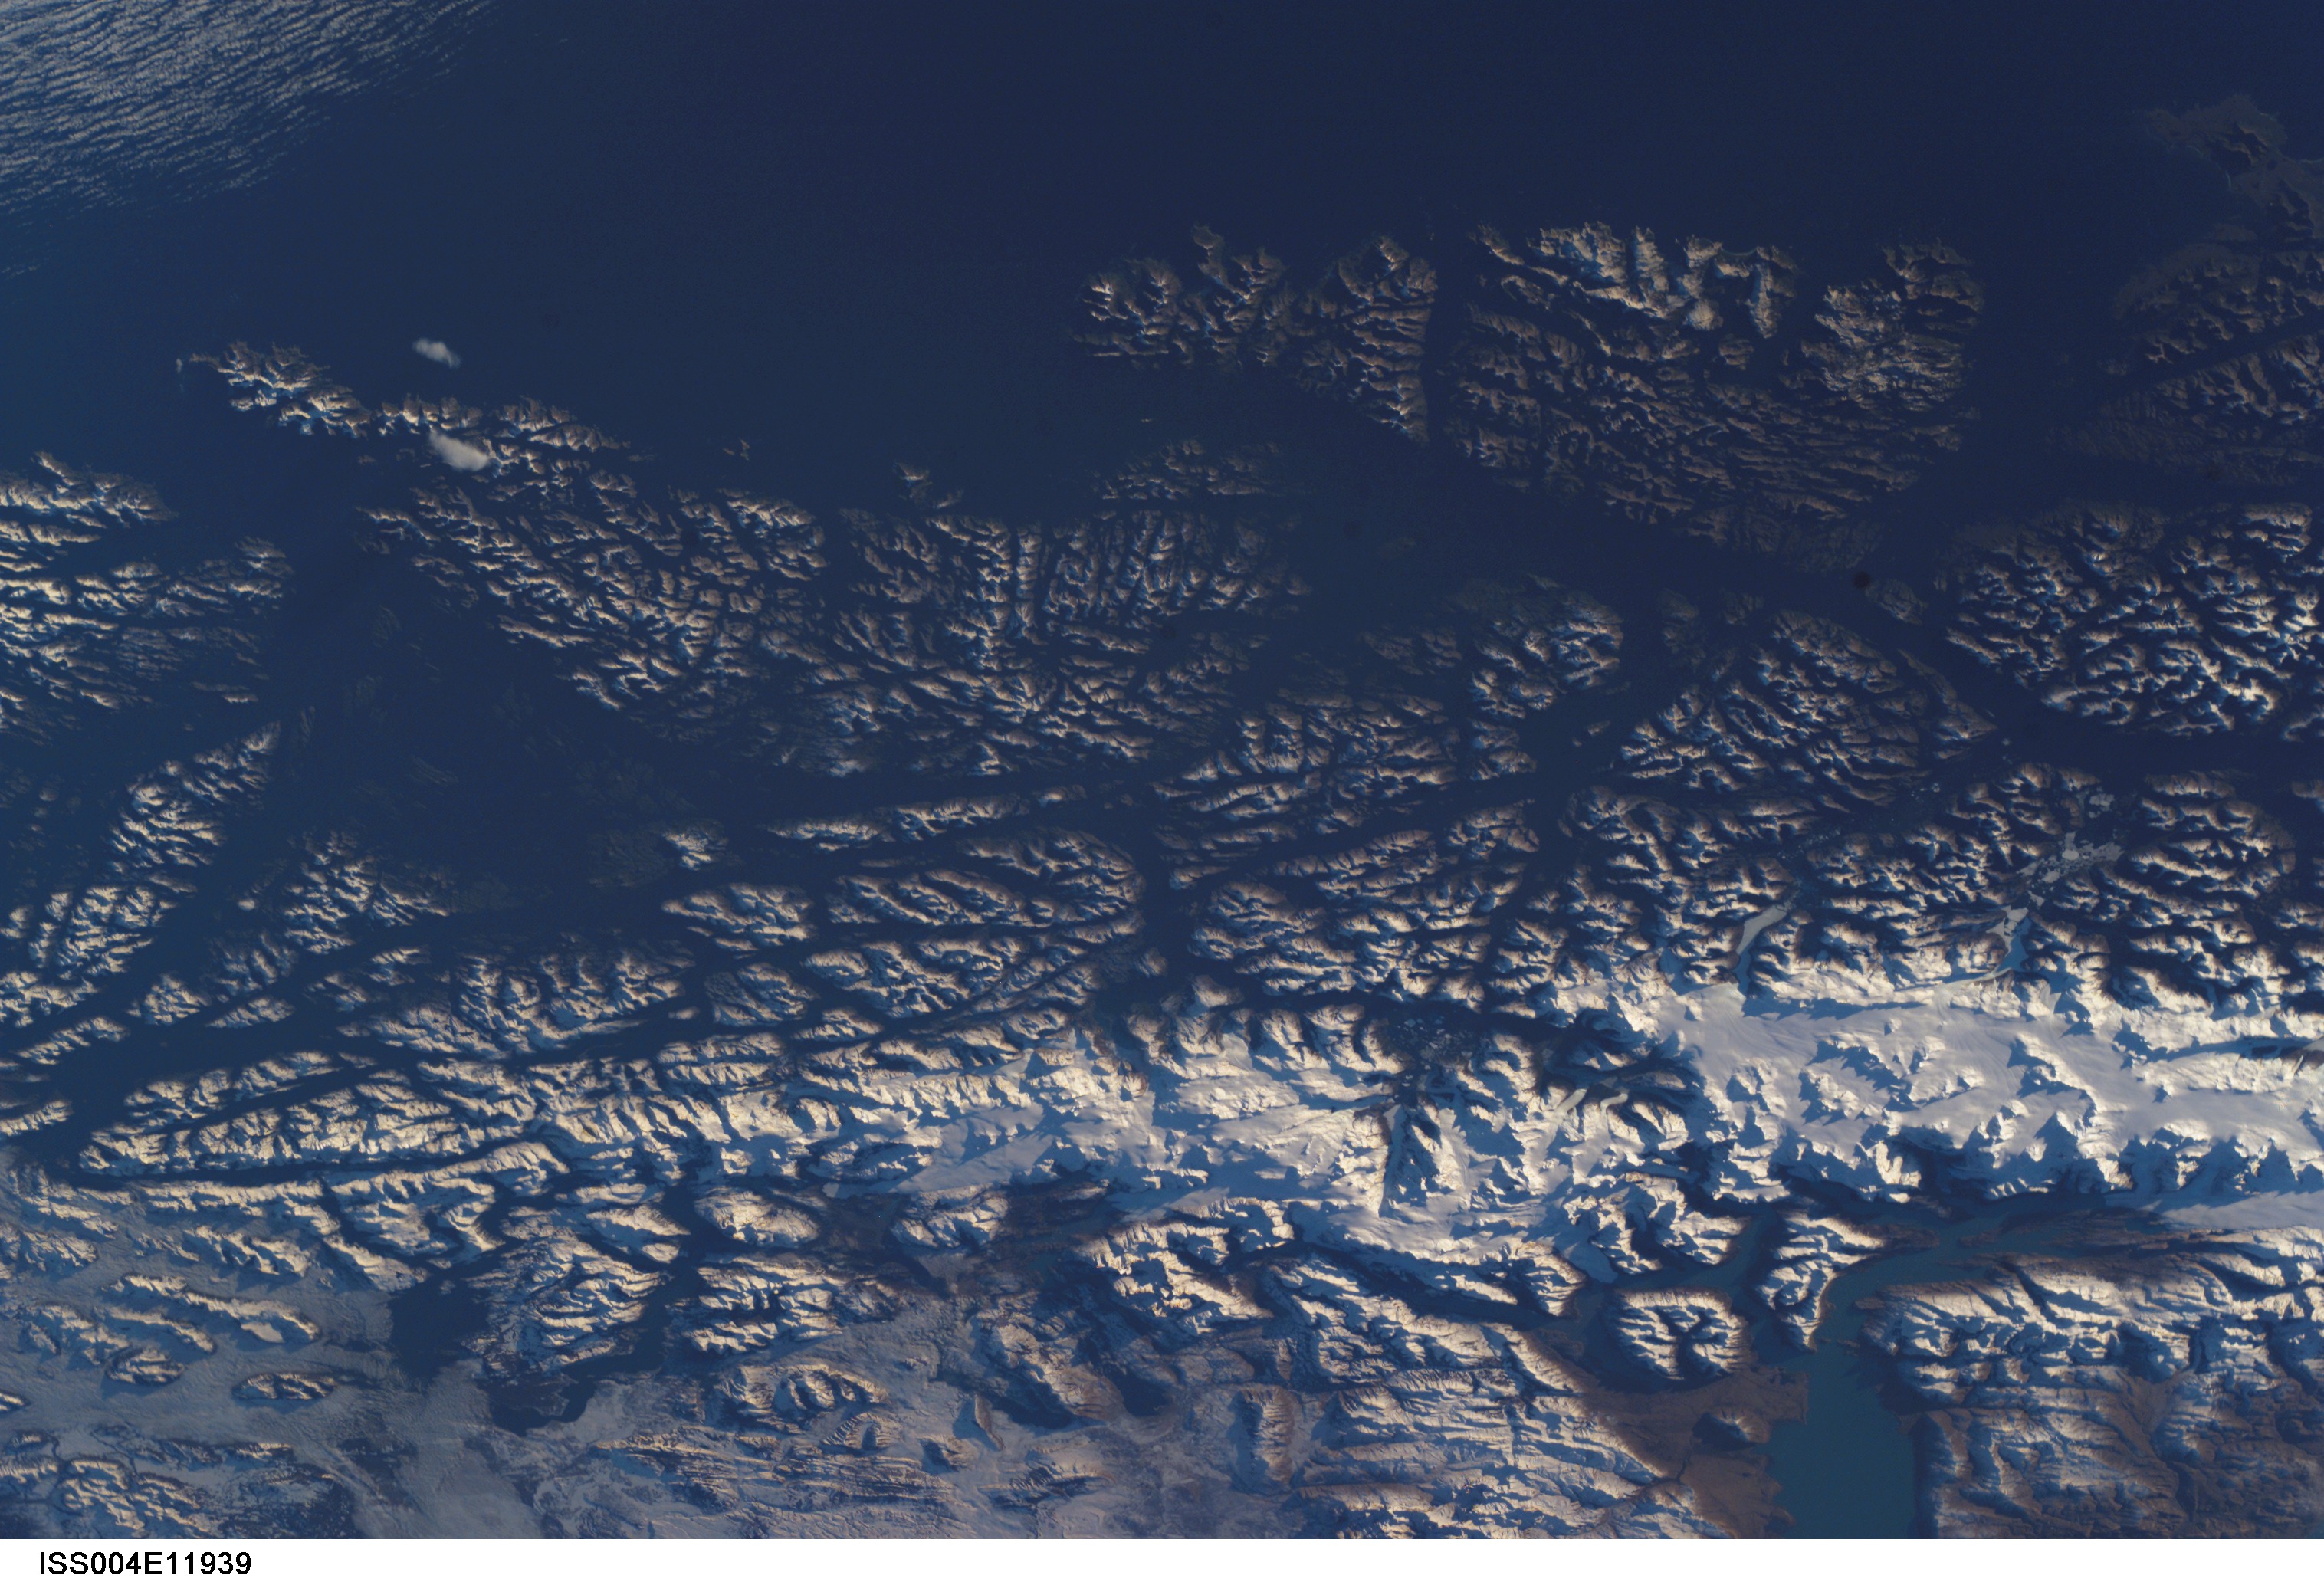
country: CHILE
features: I. MADRE DE DIOS, FJORDS
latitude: -50.0
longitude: -74.5
